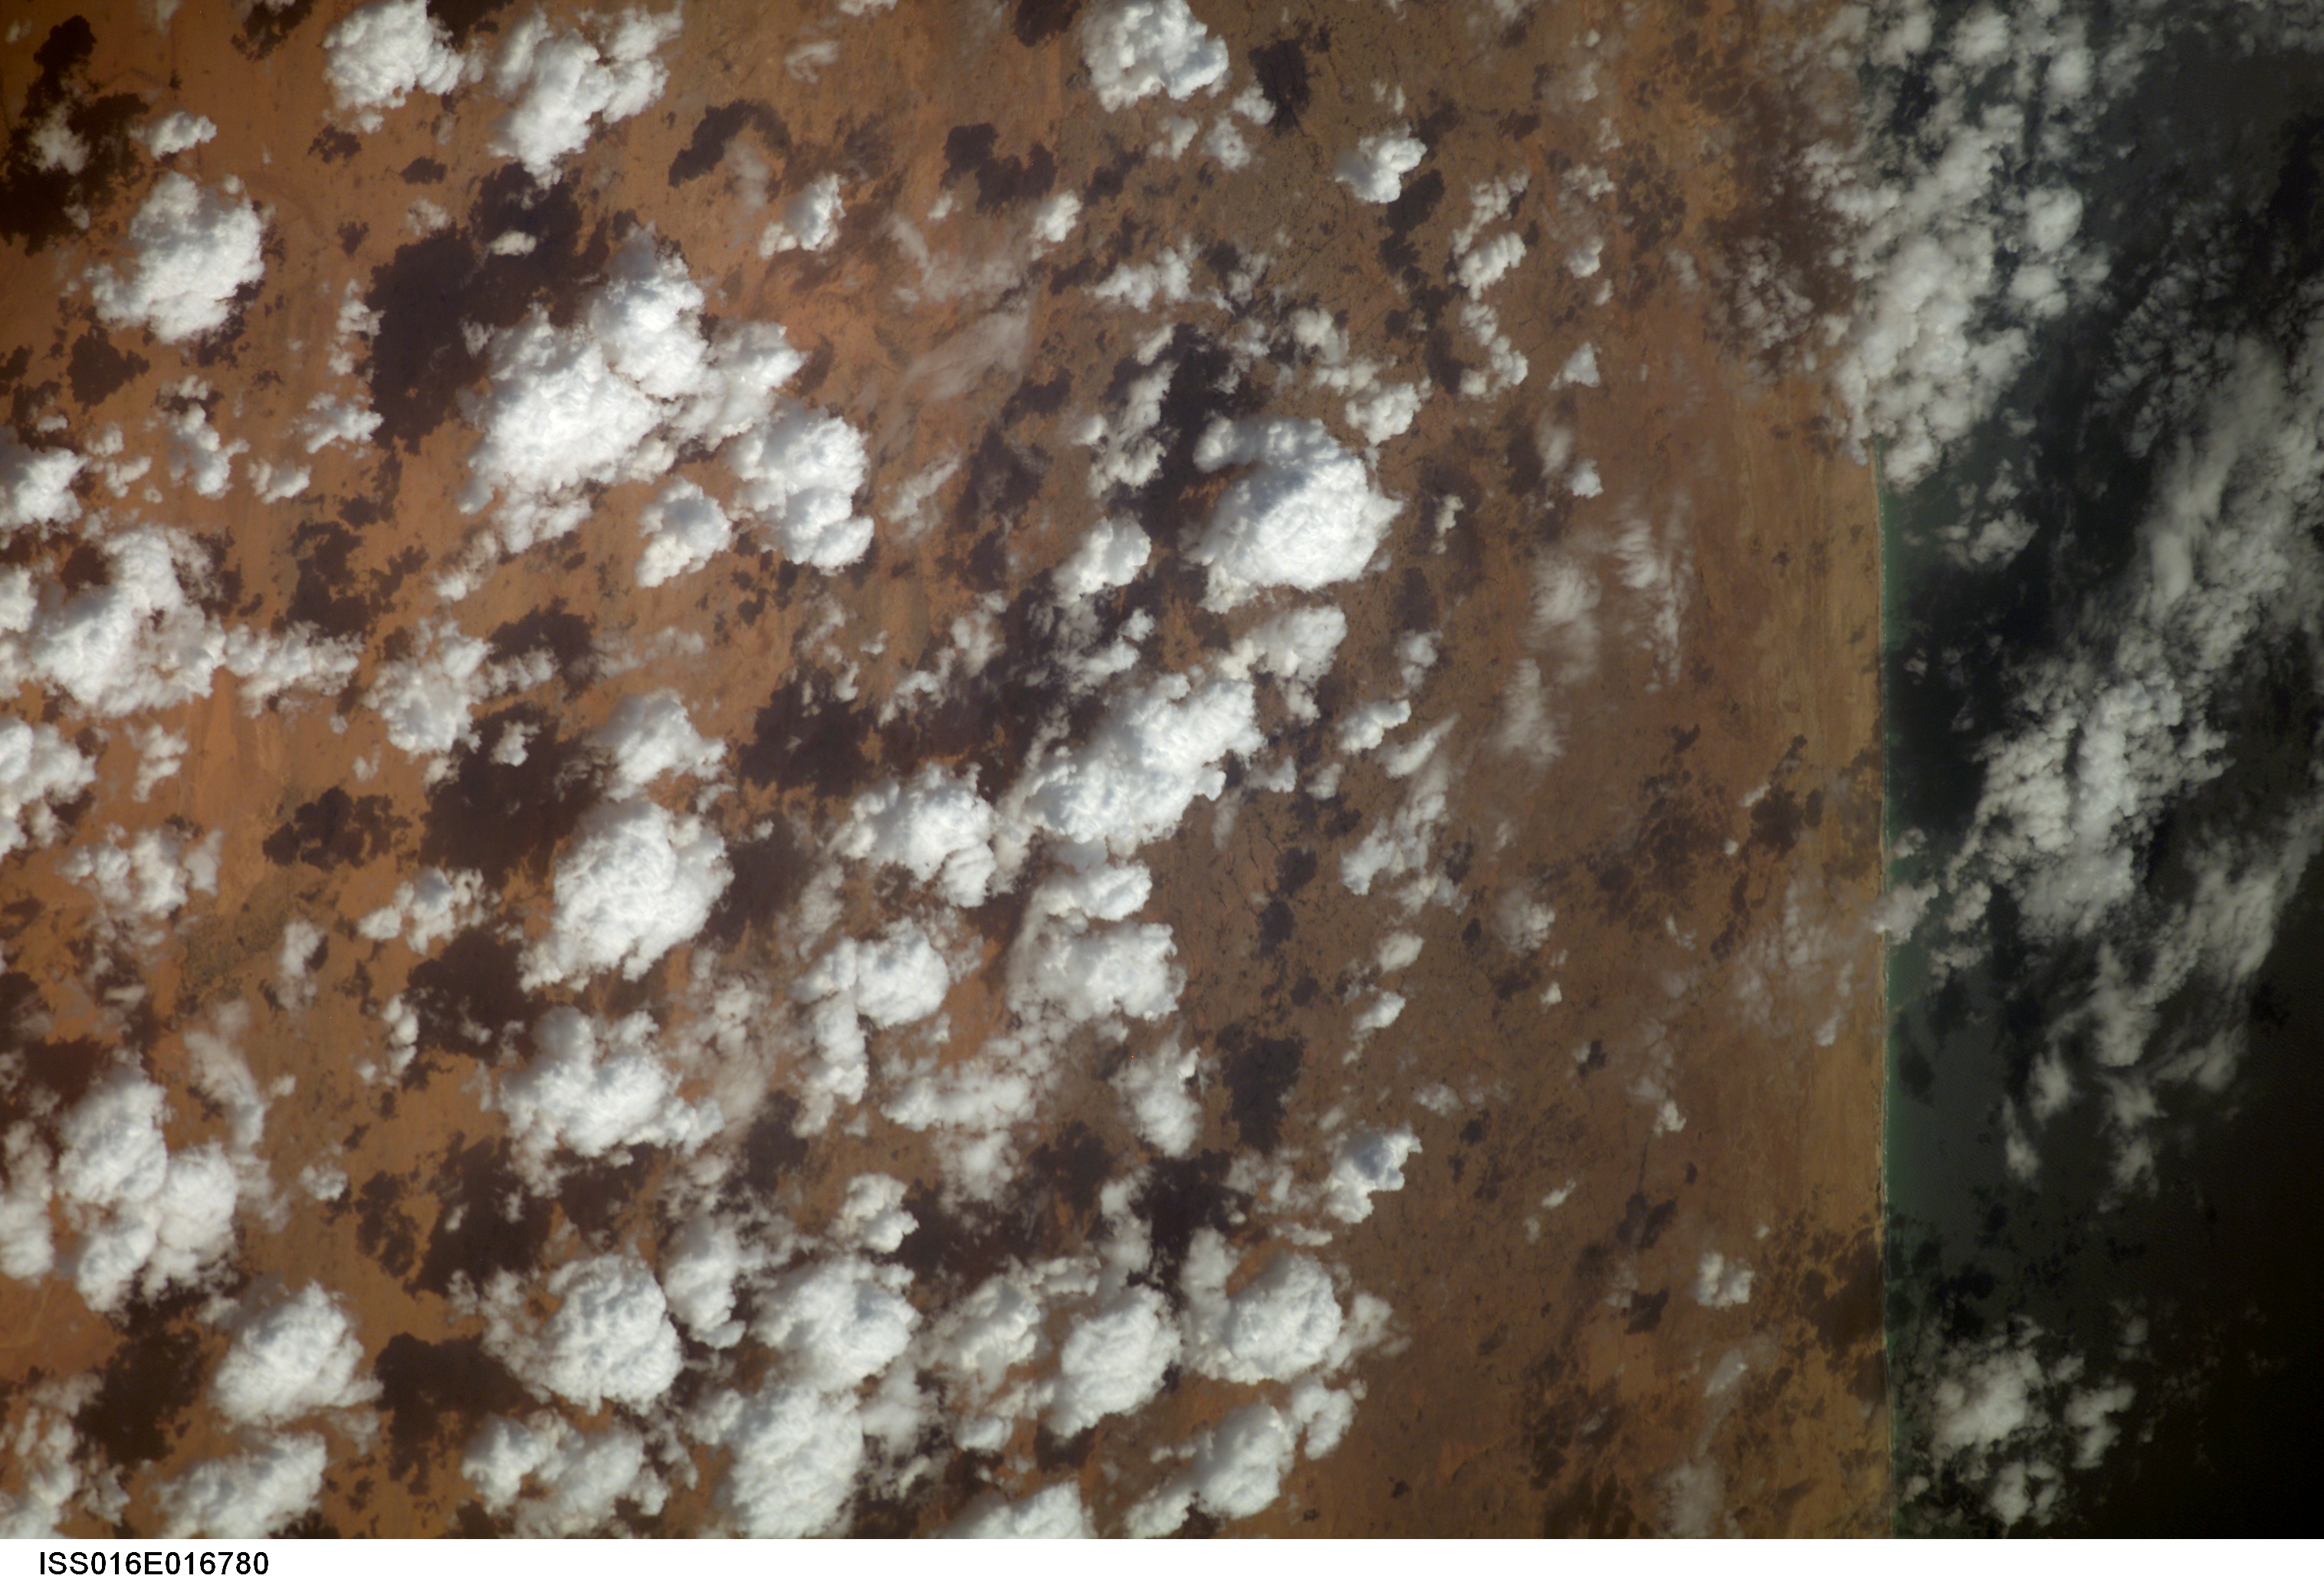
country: SOMALIA
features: COASTAL DUNES, SAVANNA
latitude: 7.5
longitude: 49.5
